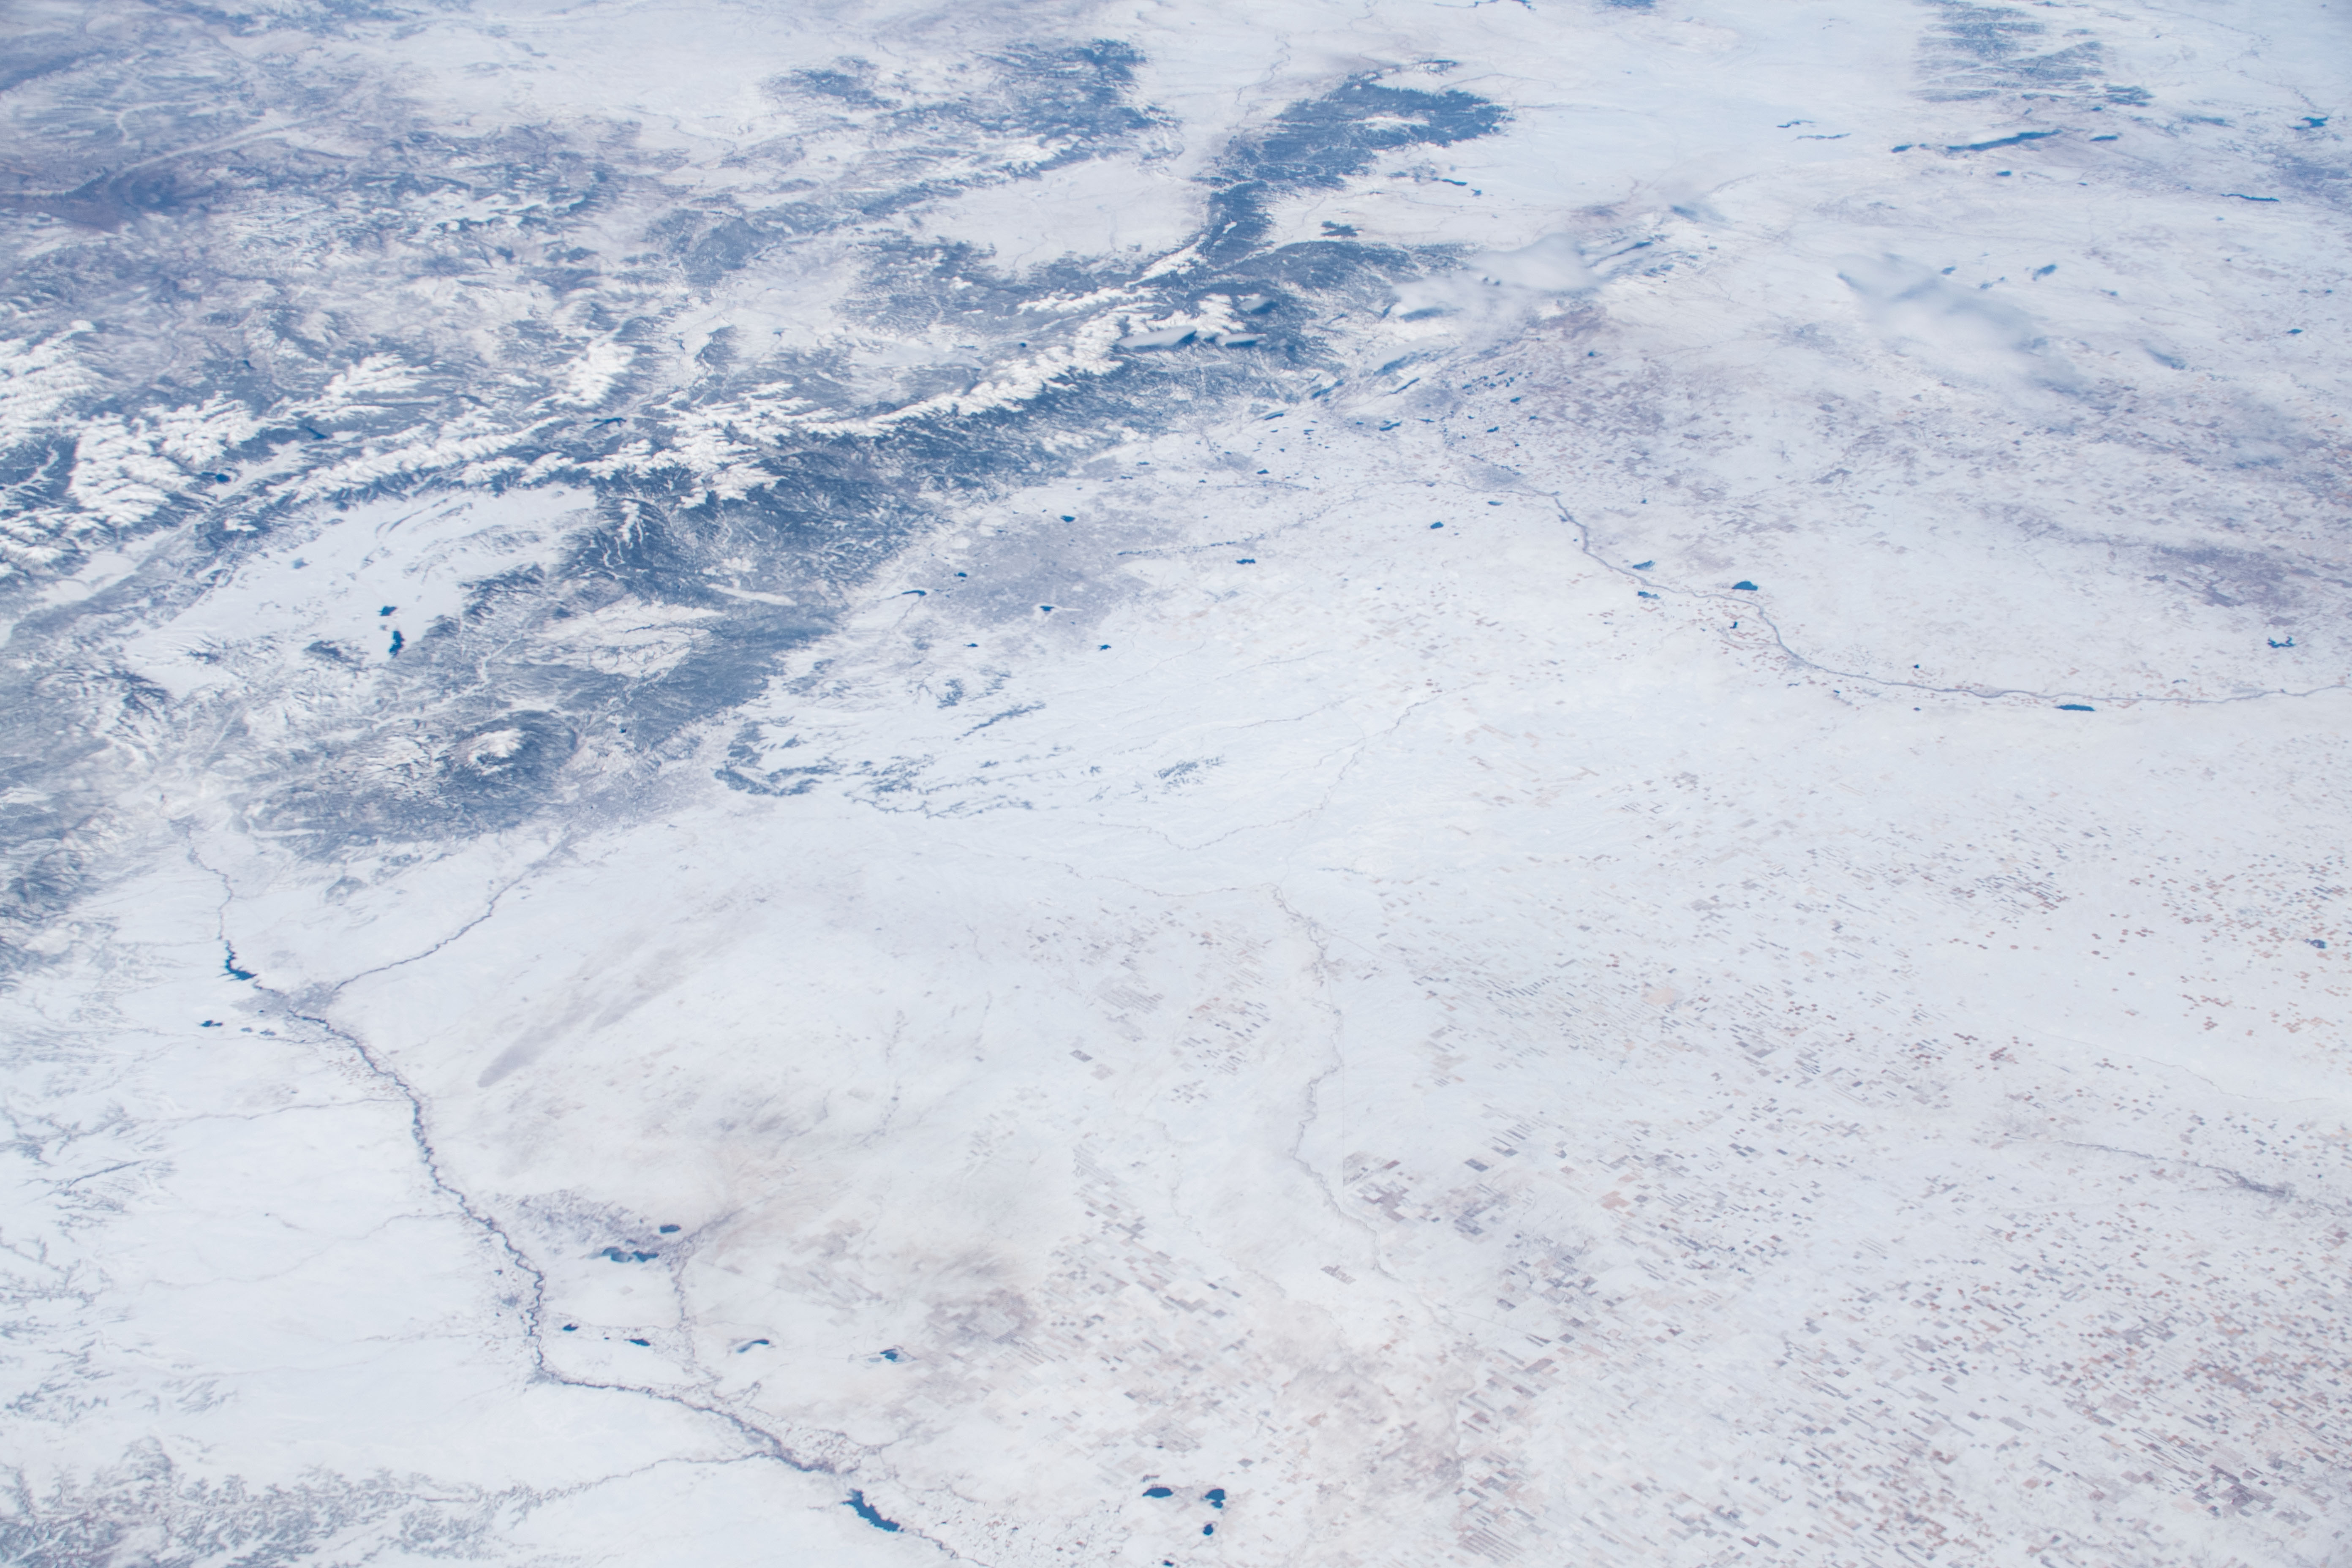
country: USA-COLORADO
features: FORT CARSON, COLORADO SPRINGS, DENVER, BOULDER, COLORADO
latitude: 39.4
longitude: -104.2
